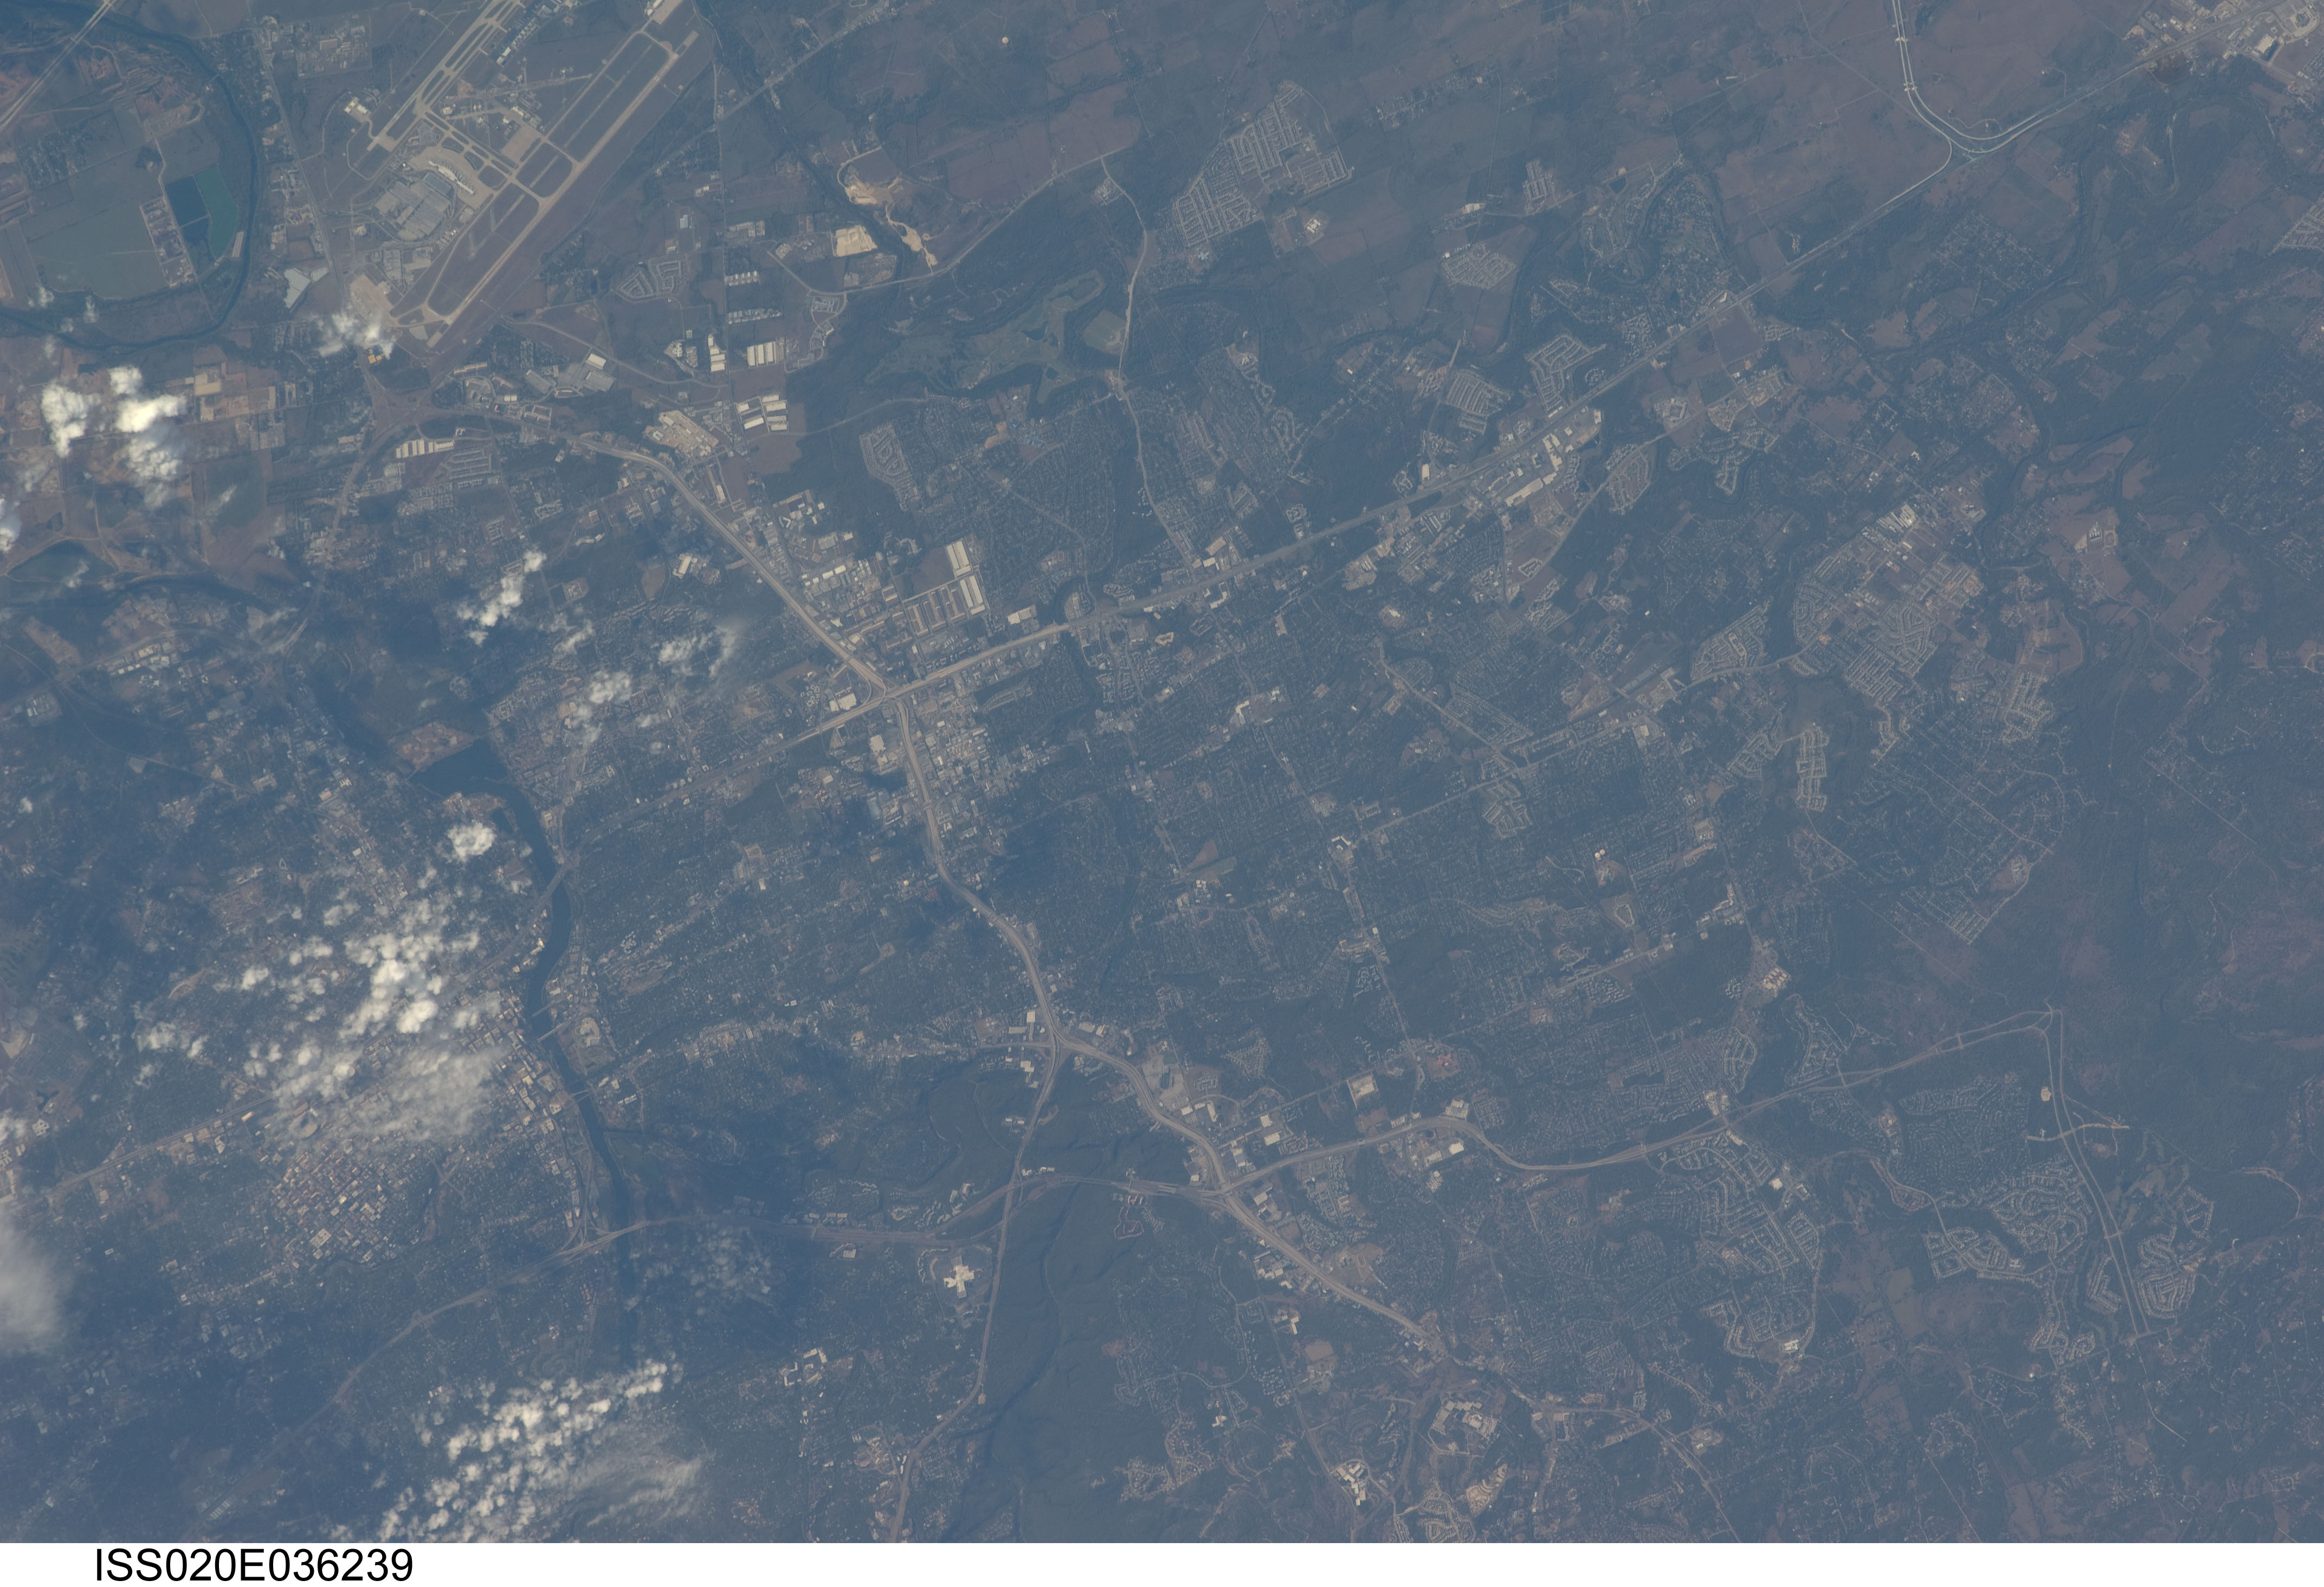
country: USA-TEXAS
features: AUSTIN, COLORADO R., AIRPORT
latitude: 30.2
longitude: -97.8
